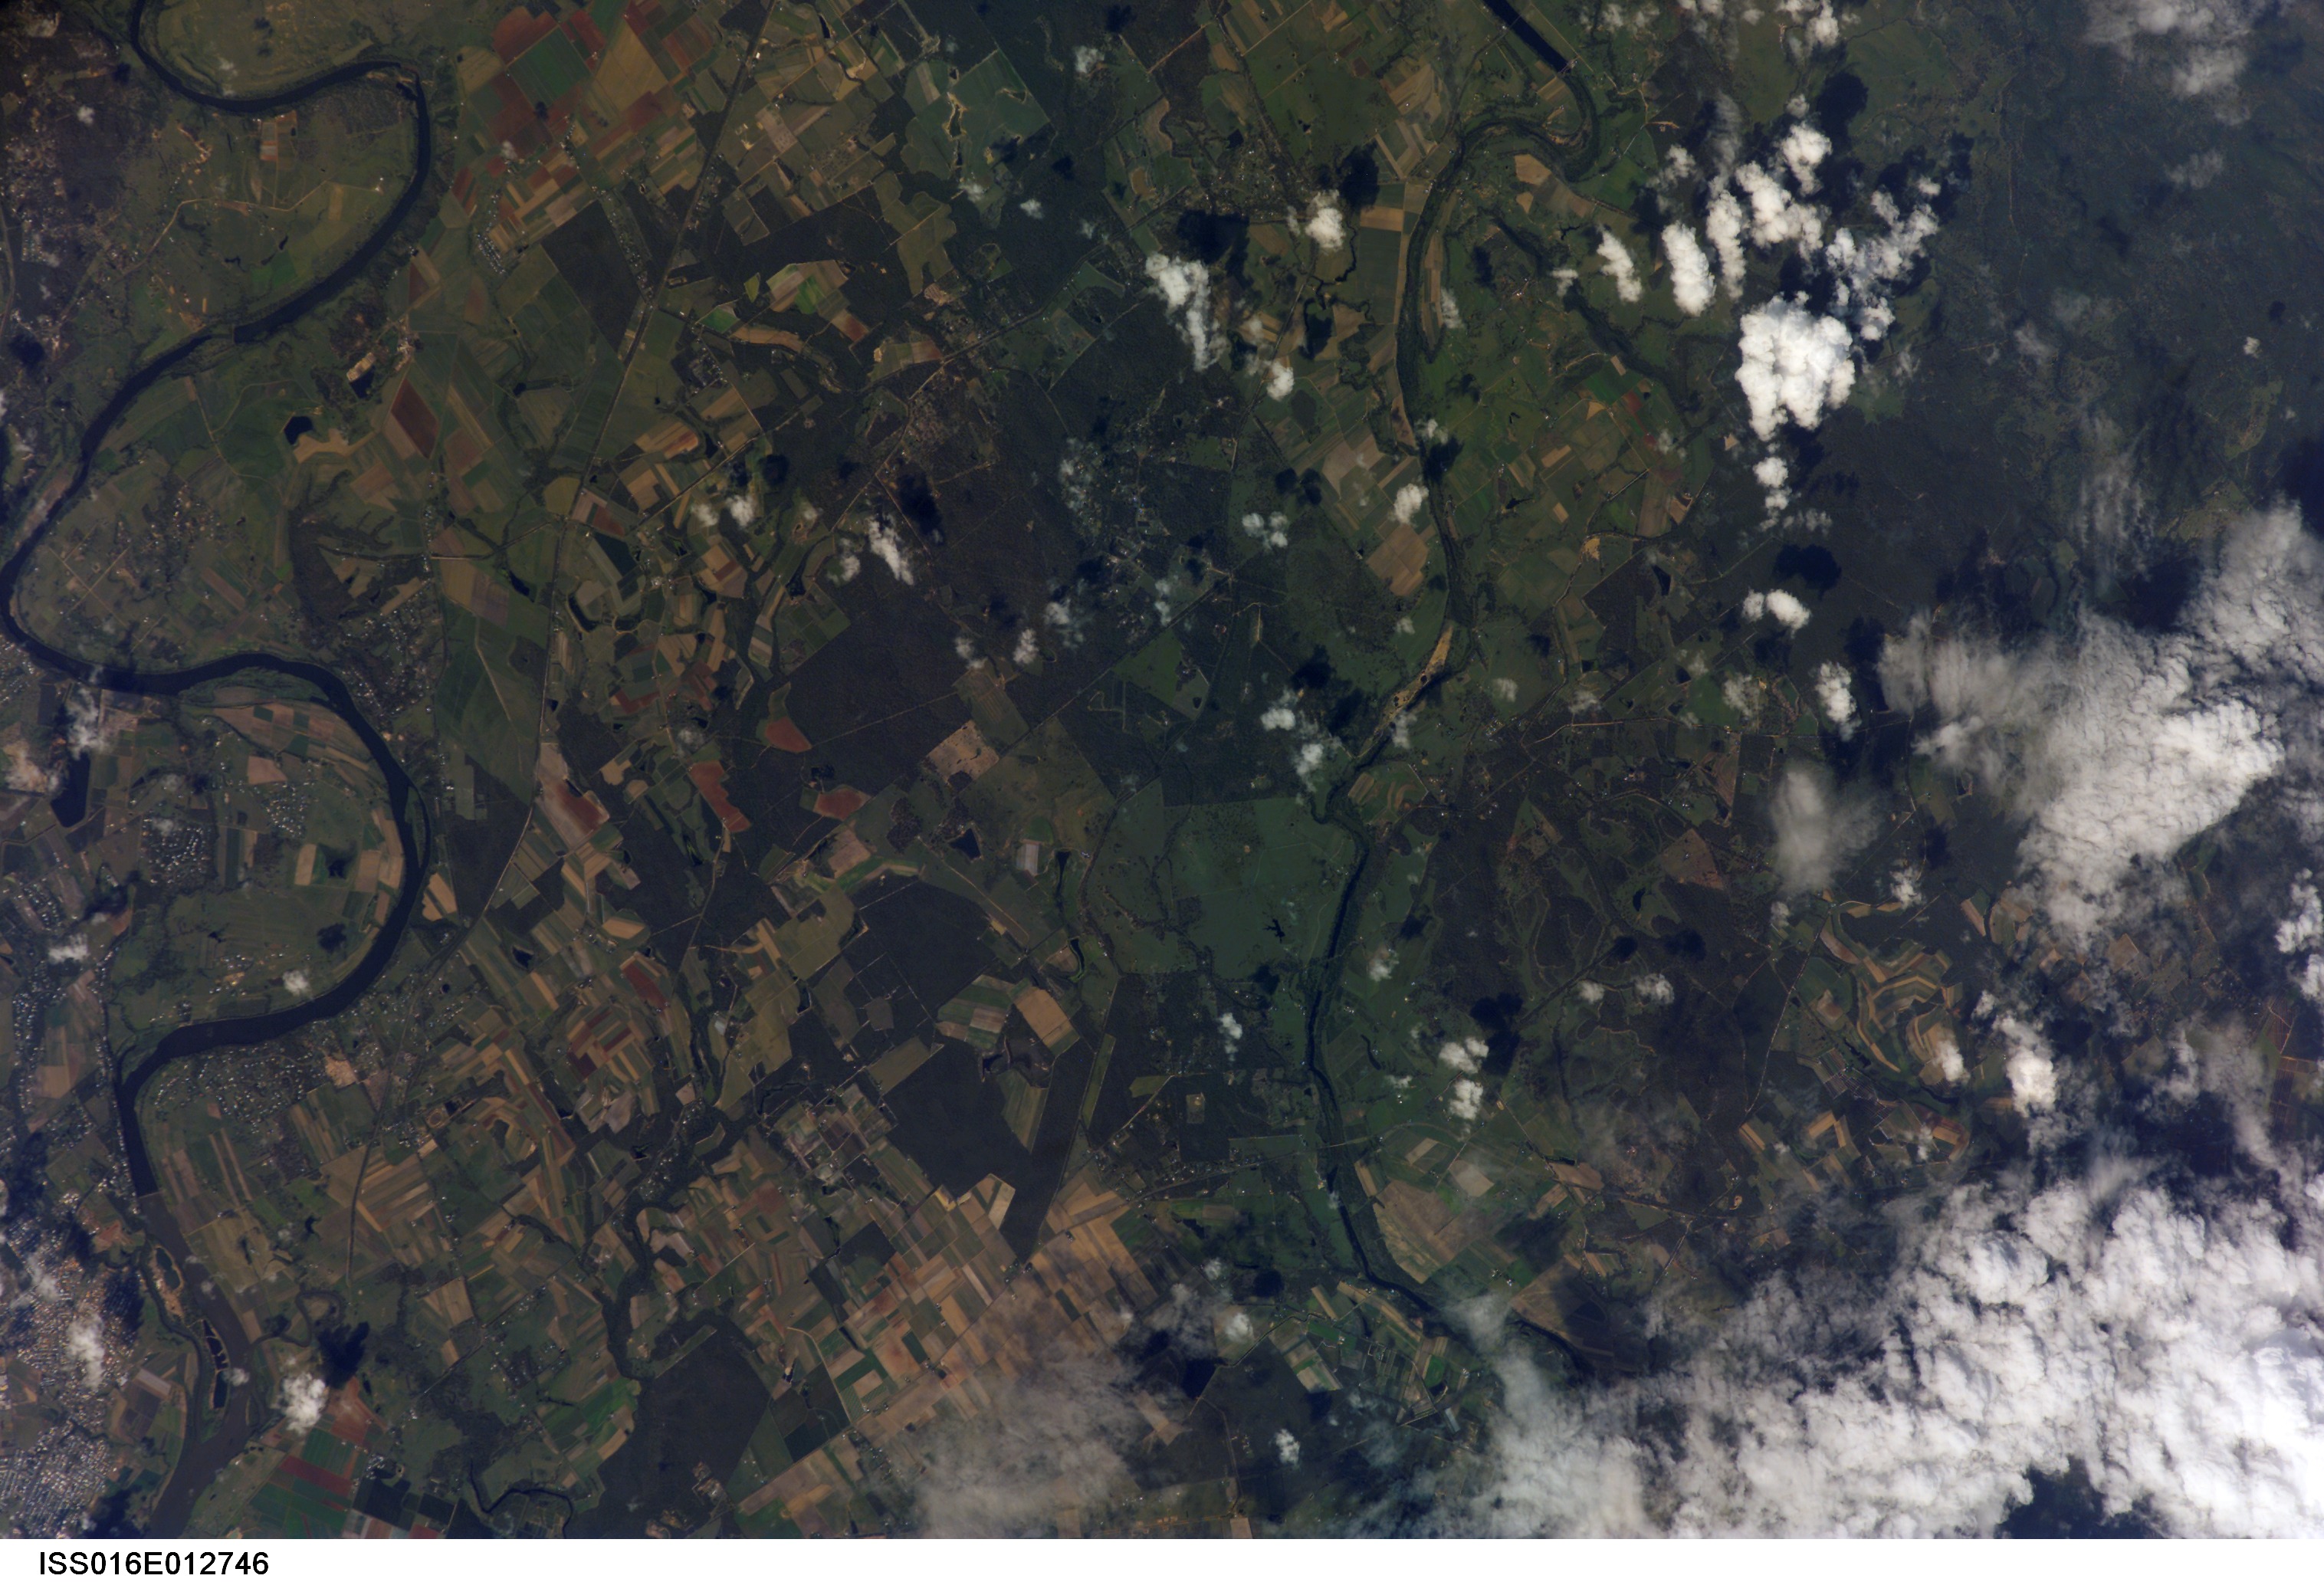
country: AUSTRALIA-Q
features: BUNDABERG, BURNETT R., AGR.
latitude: -24.9
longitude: 152.2
